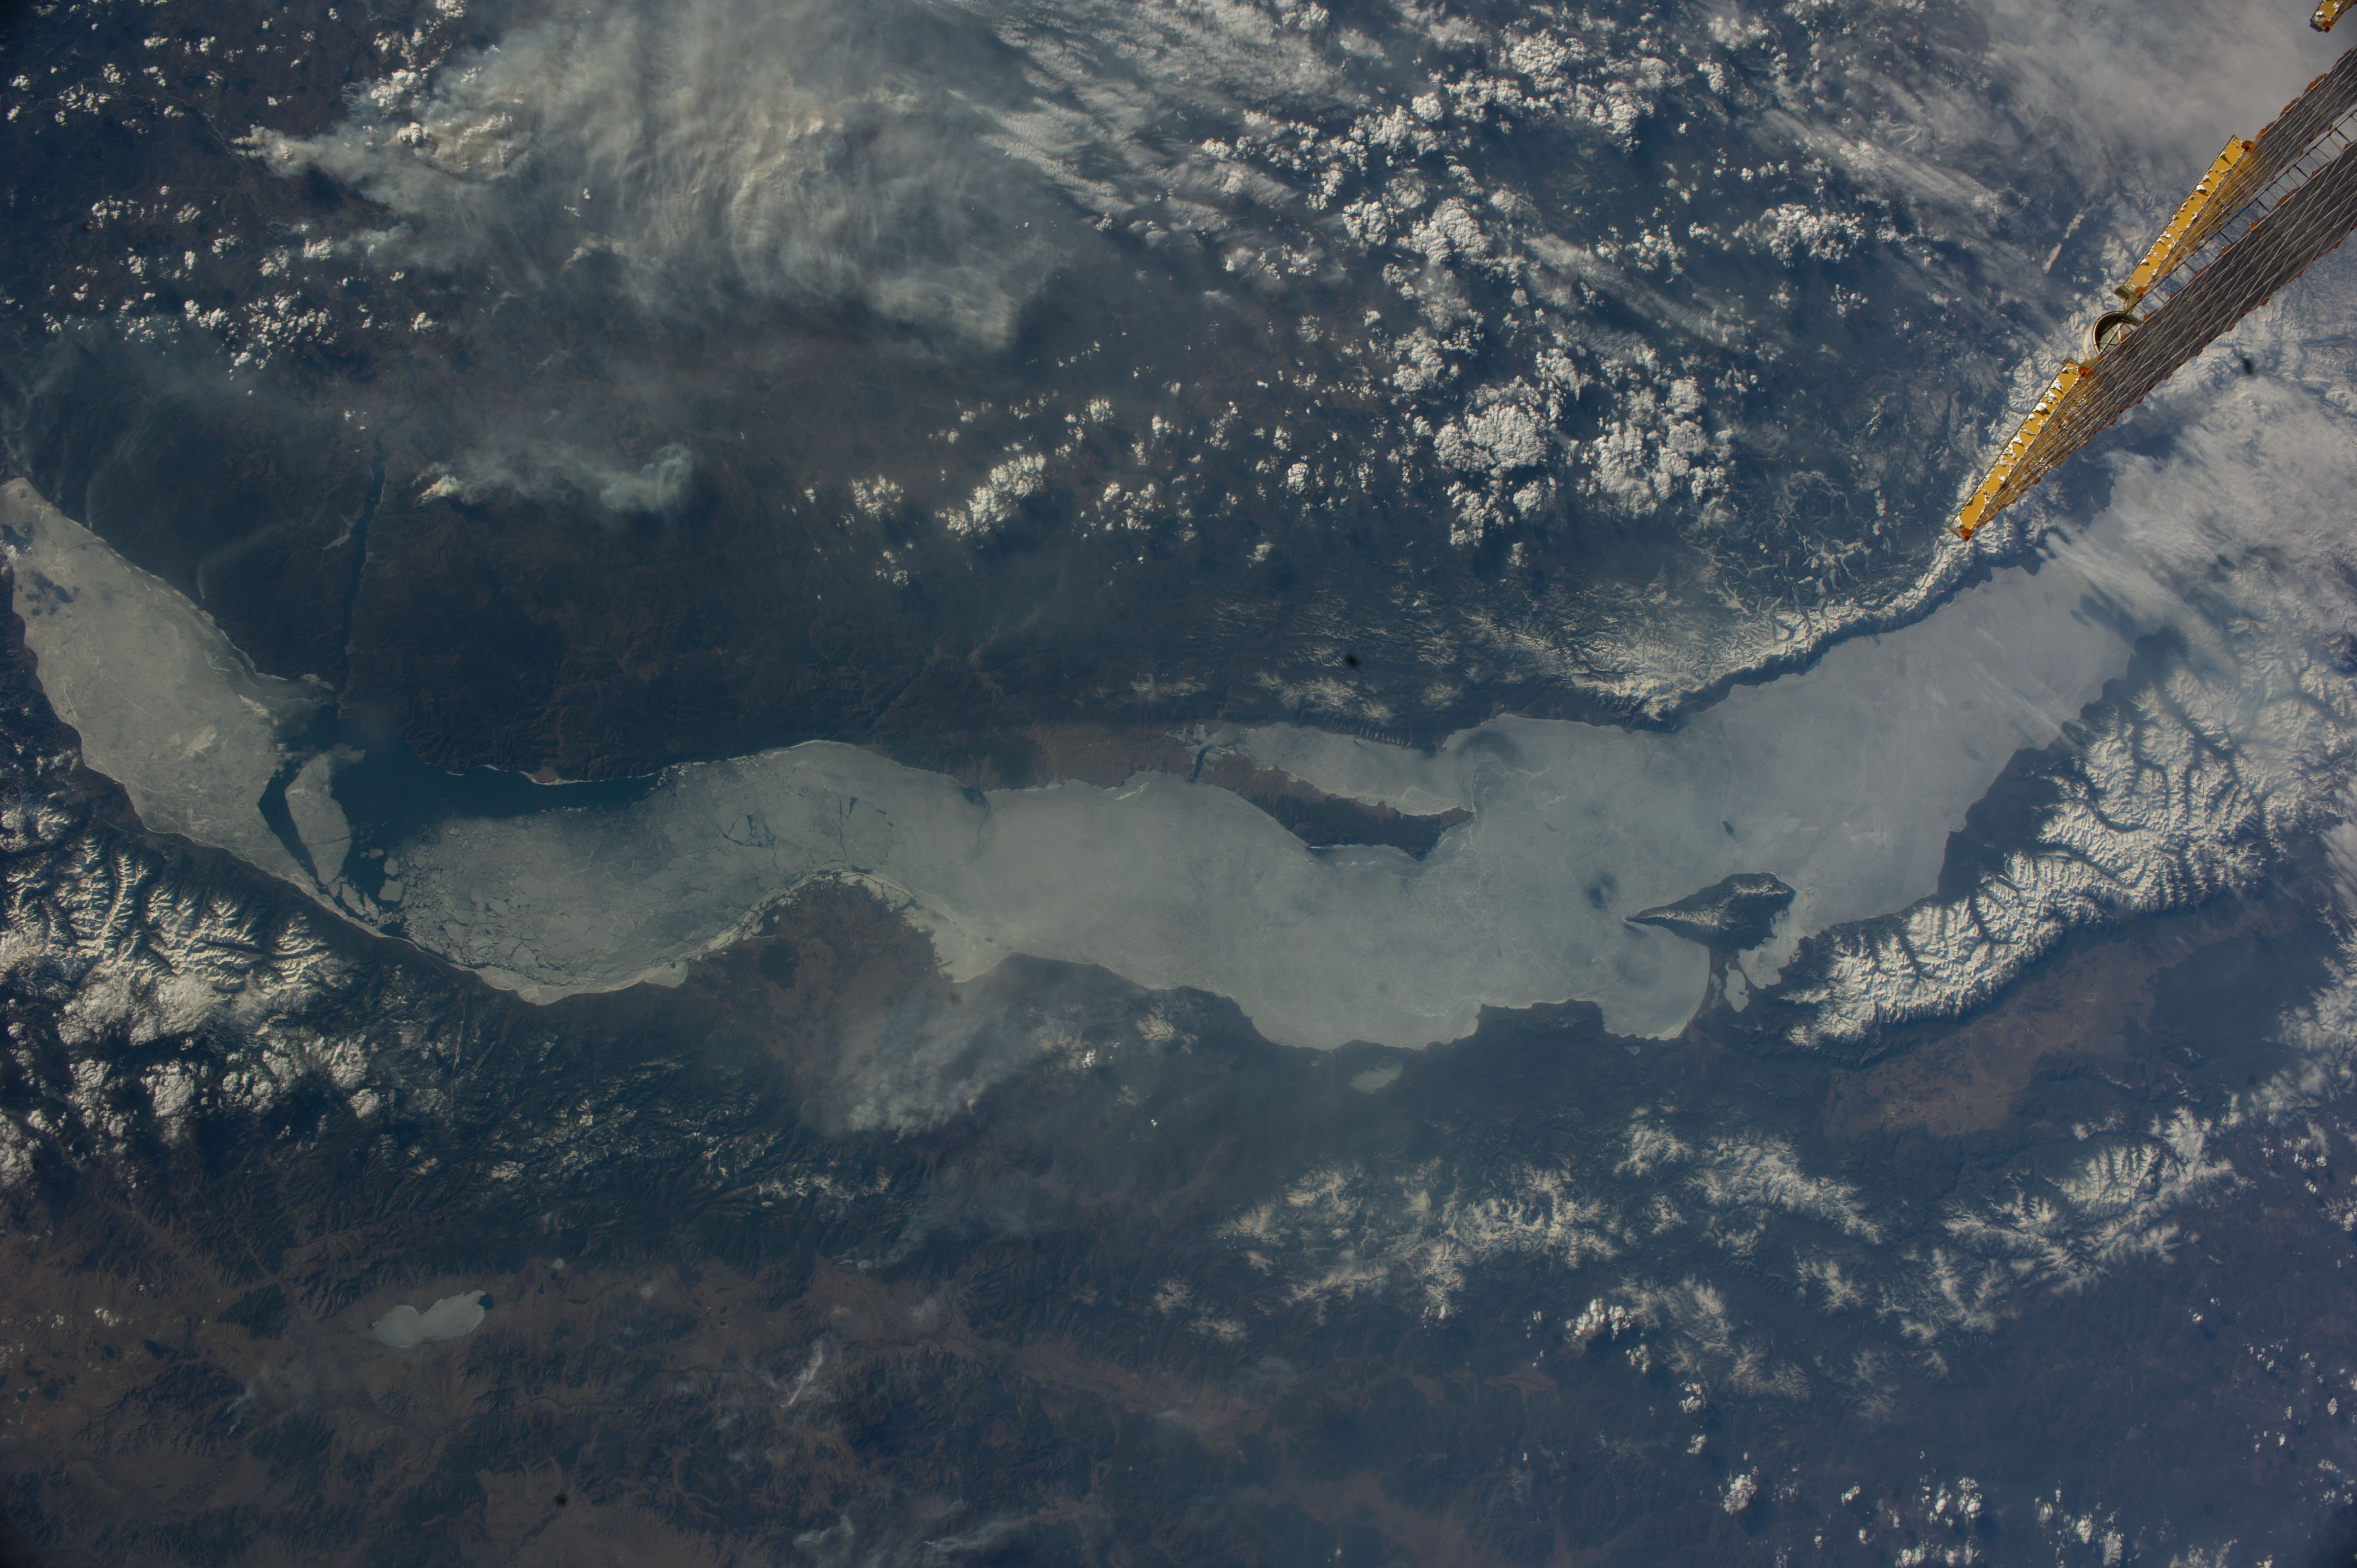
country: RUSSIAN_FEDERATION
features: LAKE BAIKAL, ANGARA RIVER, BAYKAL'SKIY GOSUDARSTVENNYY PRIRODNYY ZAPOVEDNIK, OLKHON ISLAND, YALGA, KHUZHIR
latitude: 53.0
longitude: 107.1
